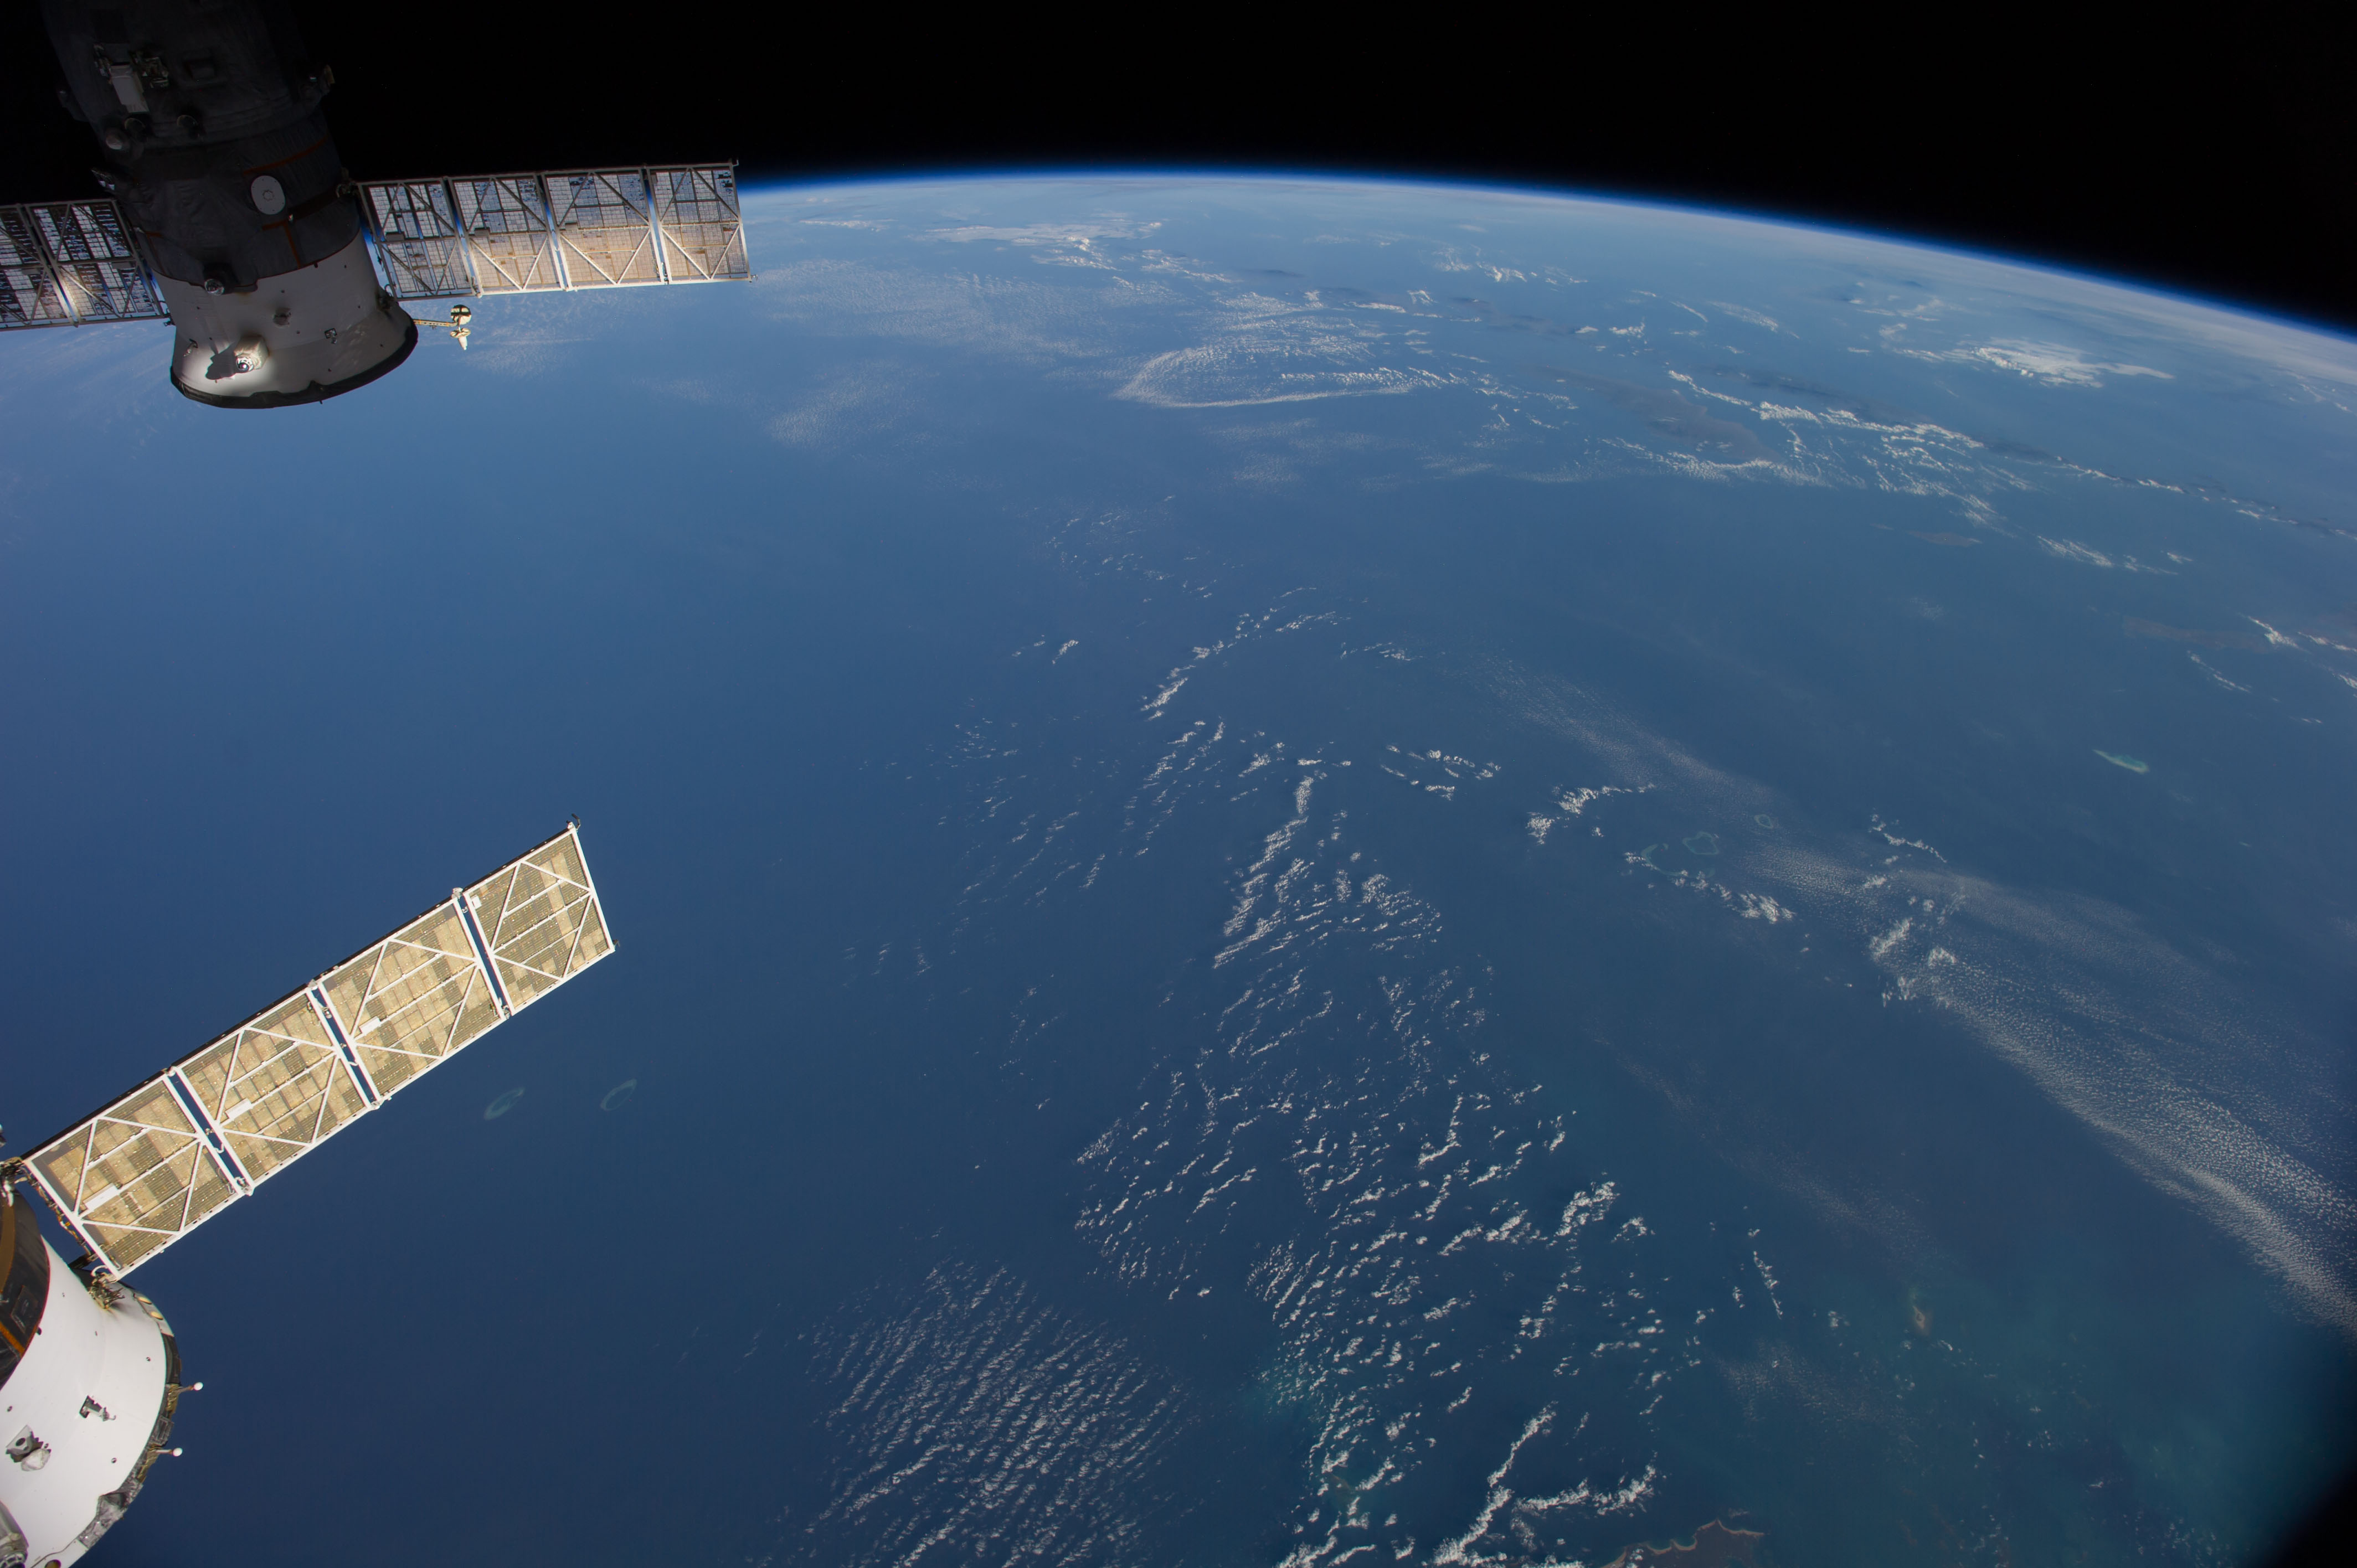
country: AUSTRALIA-WA
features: INDIAN O., JAVA S., BALI S., FLORES S., SAVU S., W. NUSA TENGGARA, E. NUSA TENGGARA, ATMOSPHERIC LIMB
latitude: -15.0
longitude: 119.5
